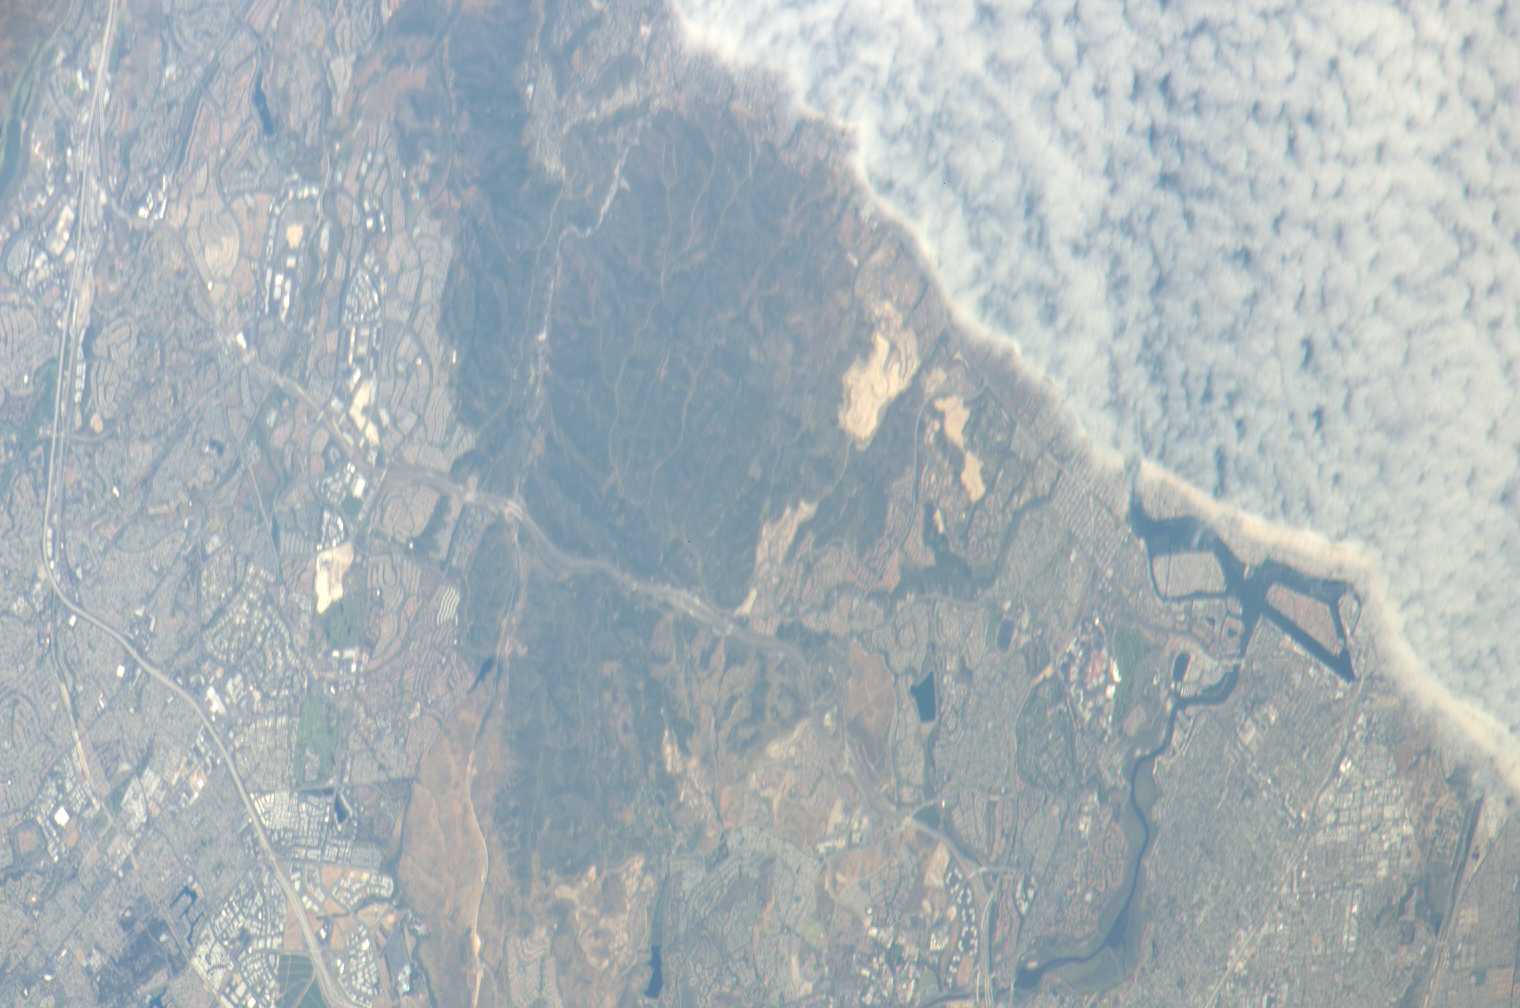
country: USA-CALIFORNIA
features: NEWPORT BEACH, MISSION VIEJO
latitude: 33.7
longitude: -117.5
